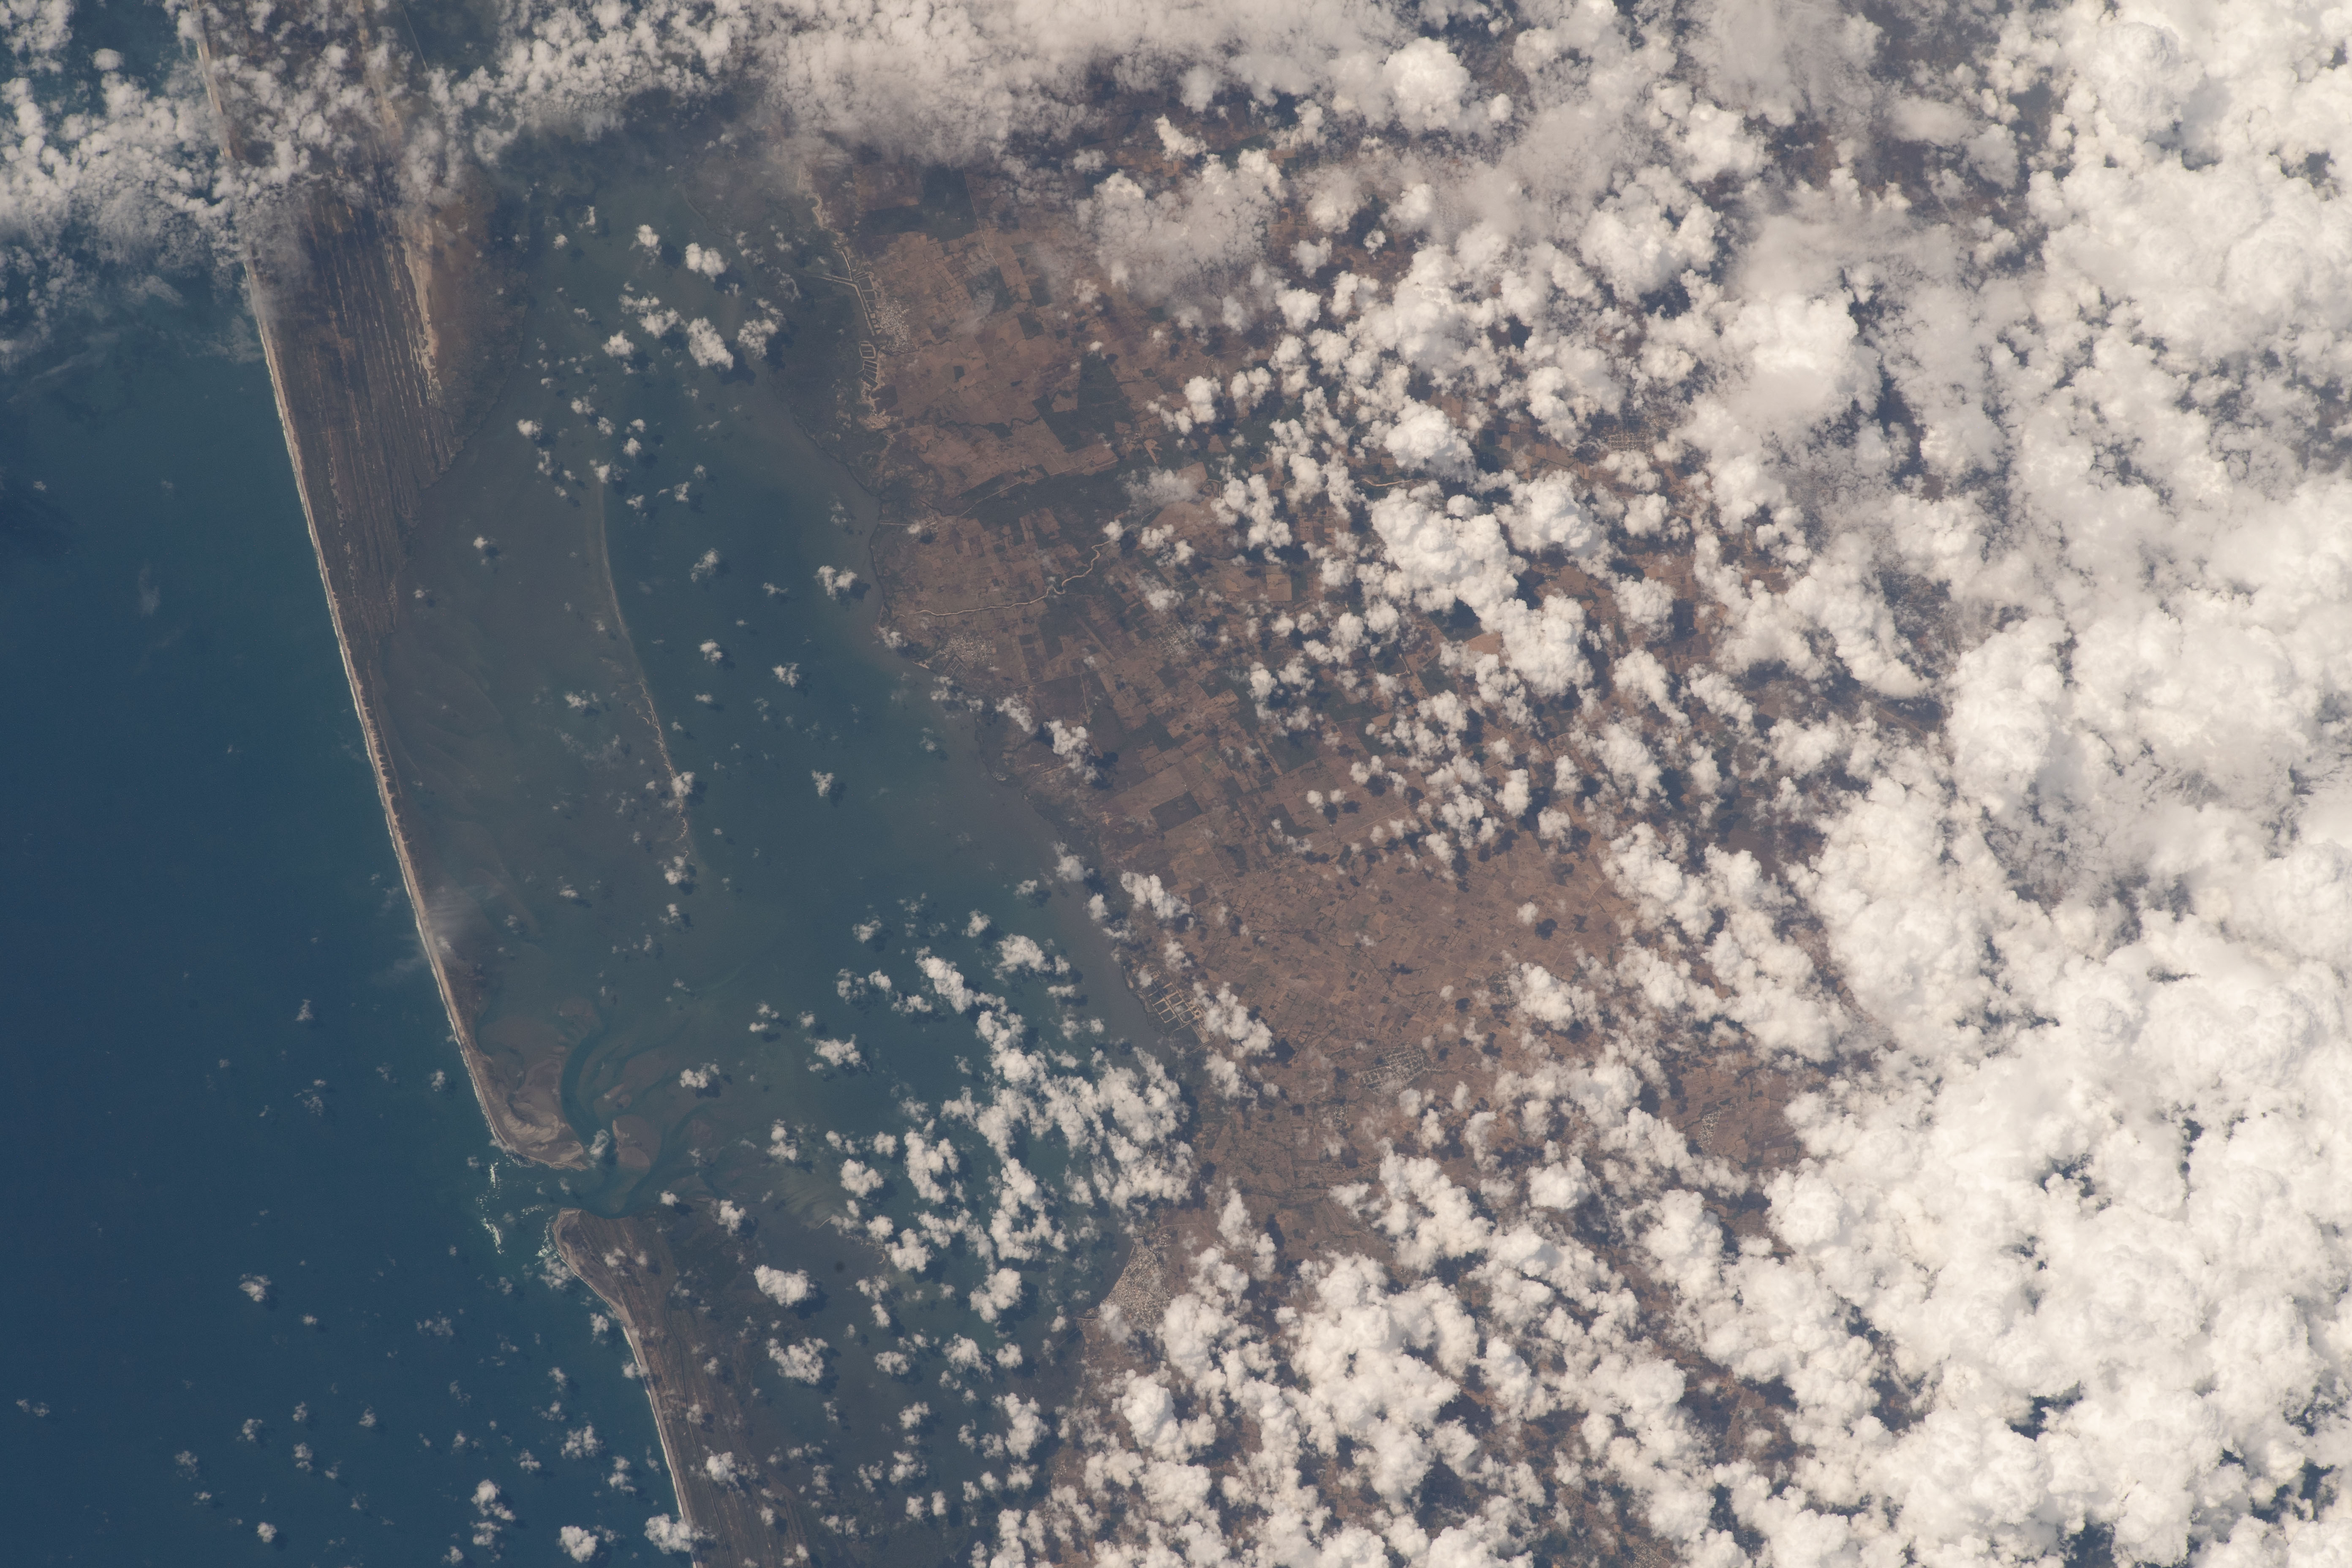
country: MEXICO
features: SIERRA MADRE DEL SUR, PACIFIC LOWLANDS, AGRICULTURE, MAR MUERTO
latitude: 16.1
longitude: -93.9
